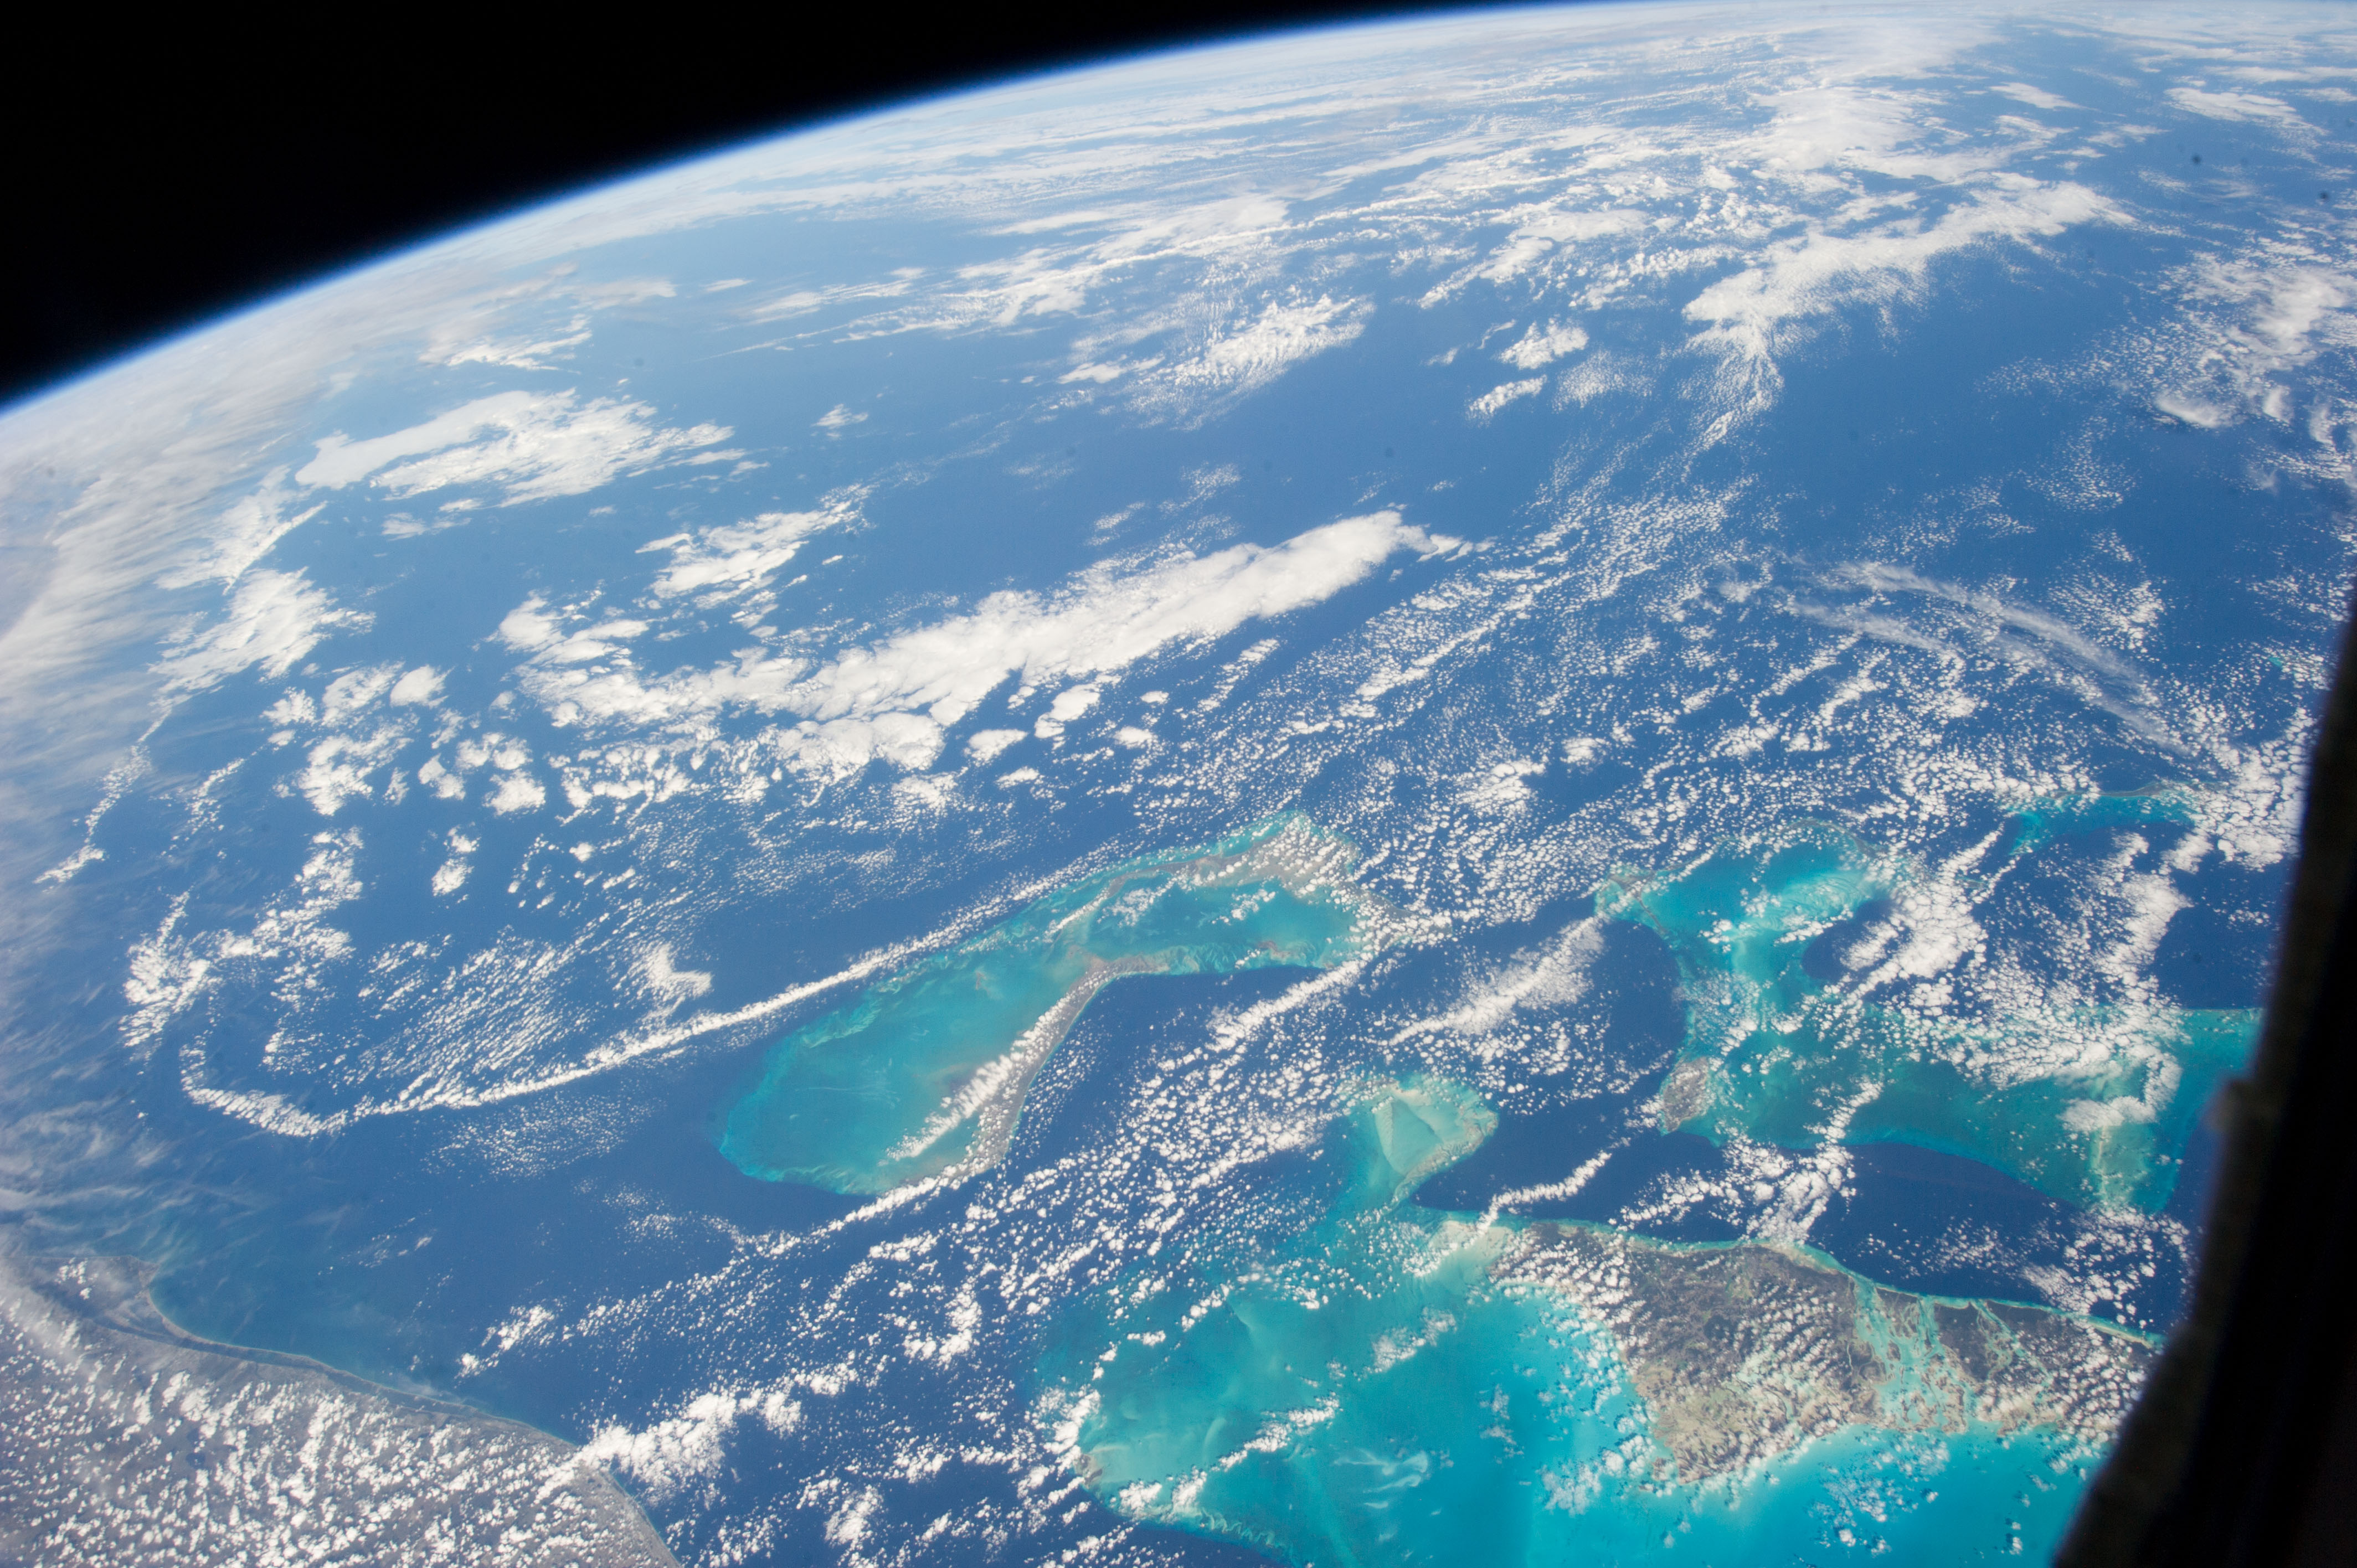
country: BAHAMAS
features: PAN- E. FLORIDA, ATLANTIC O.
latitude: 27.0
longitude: -77.0
